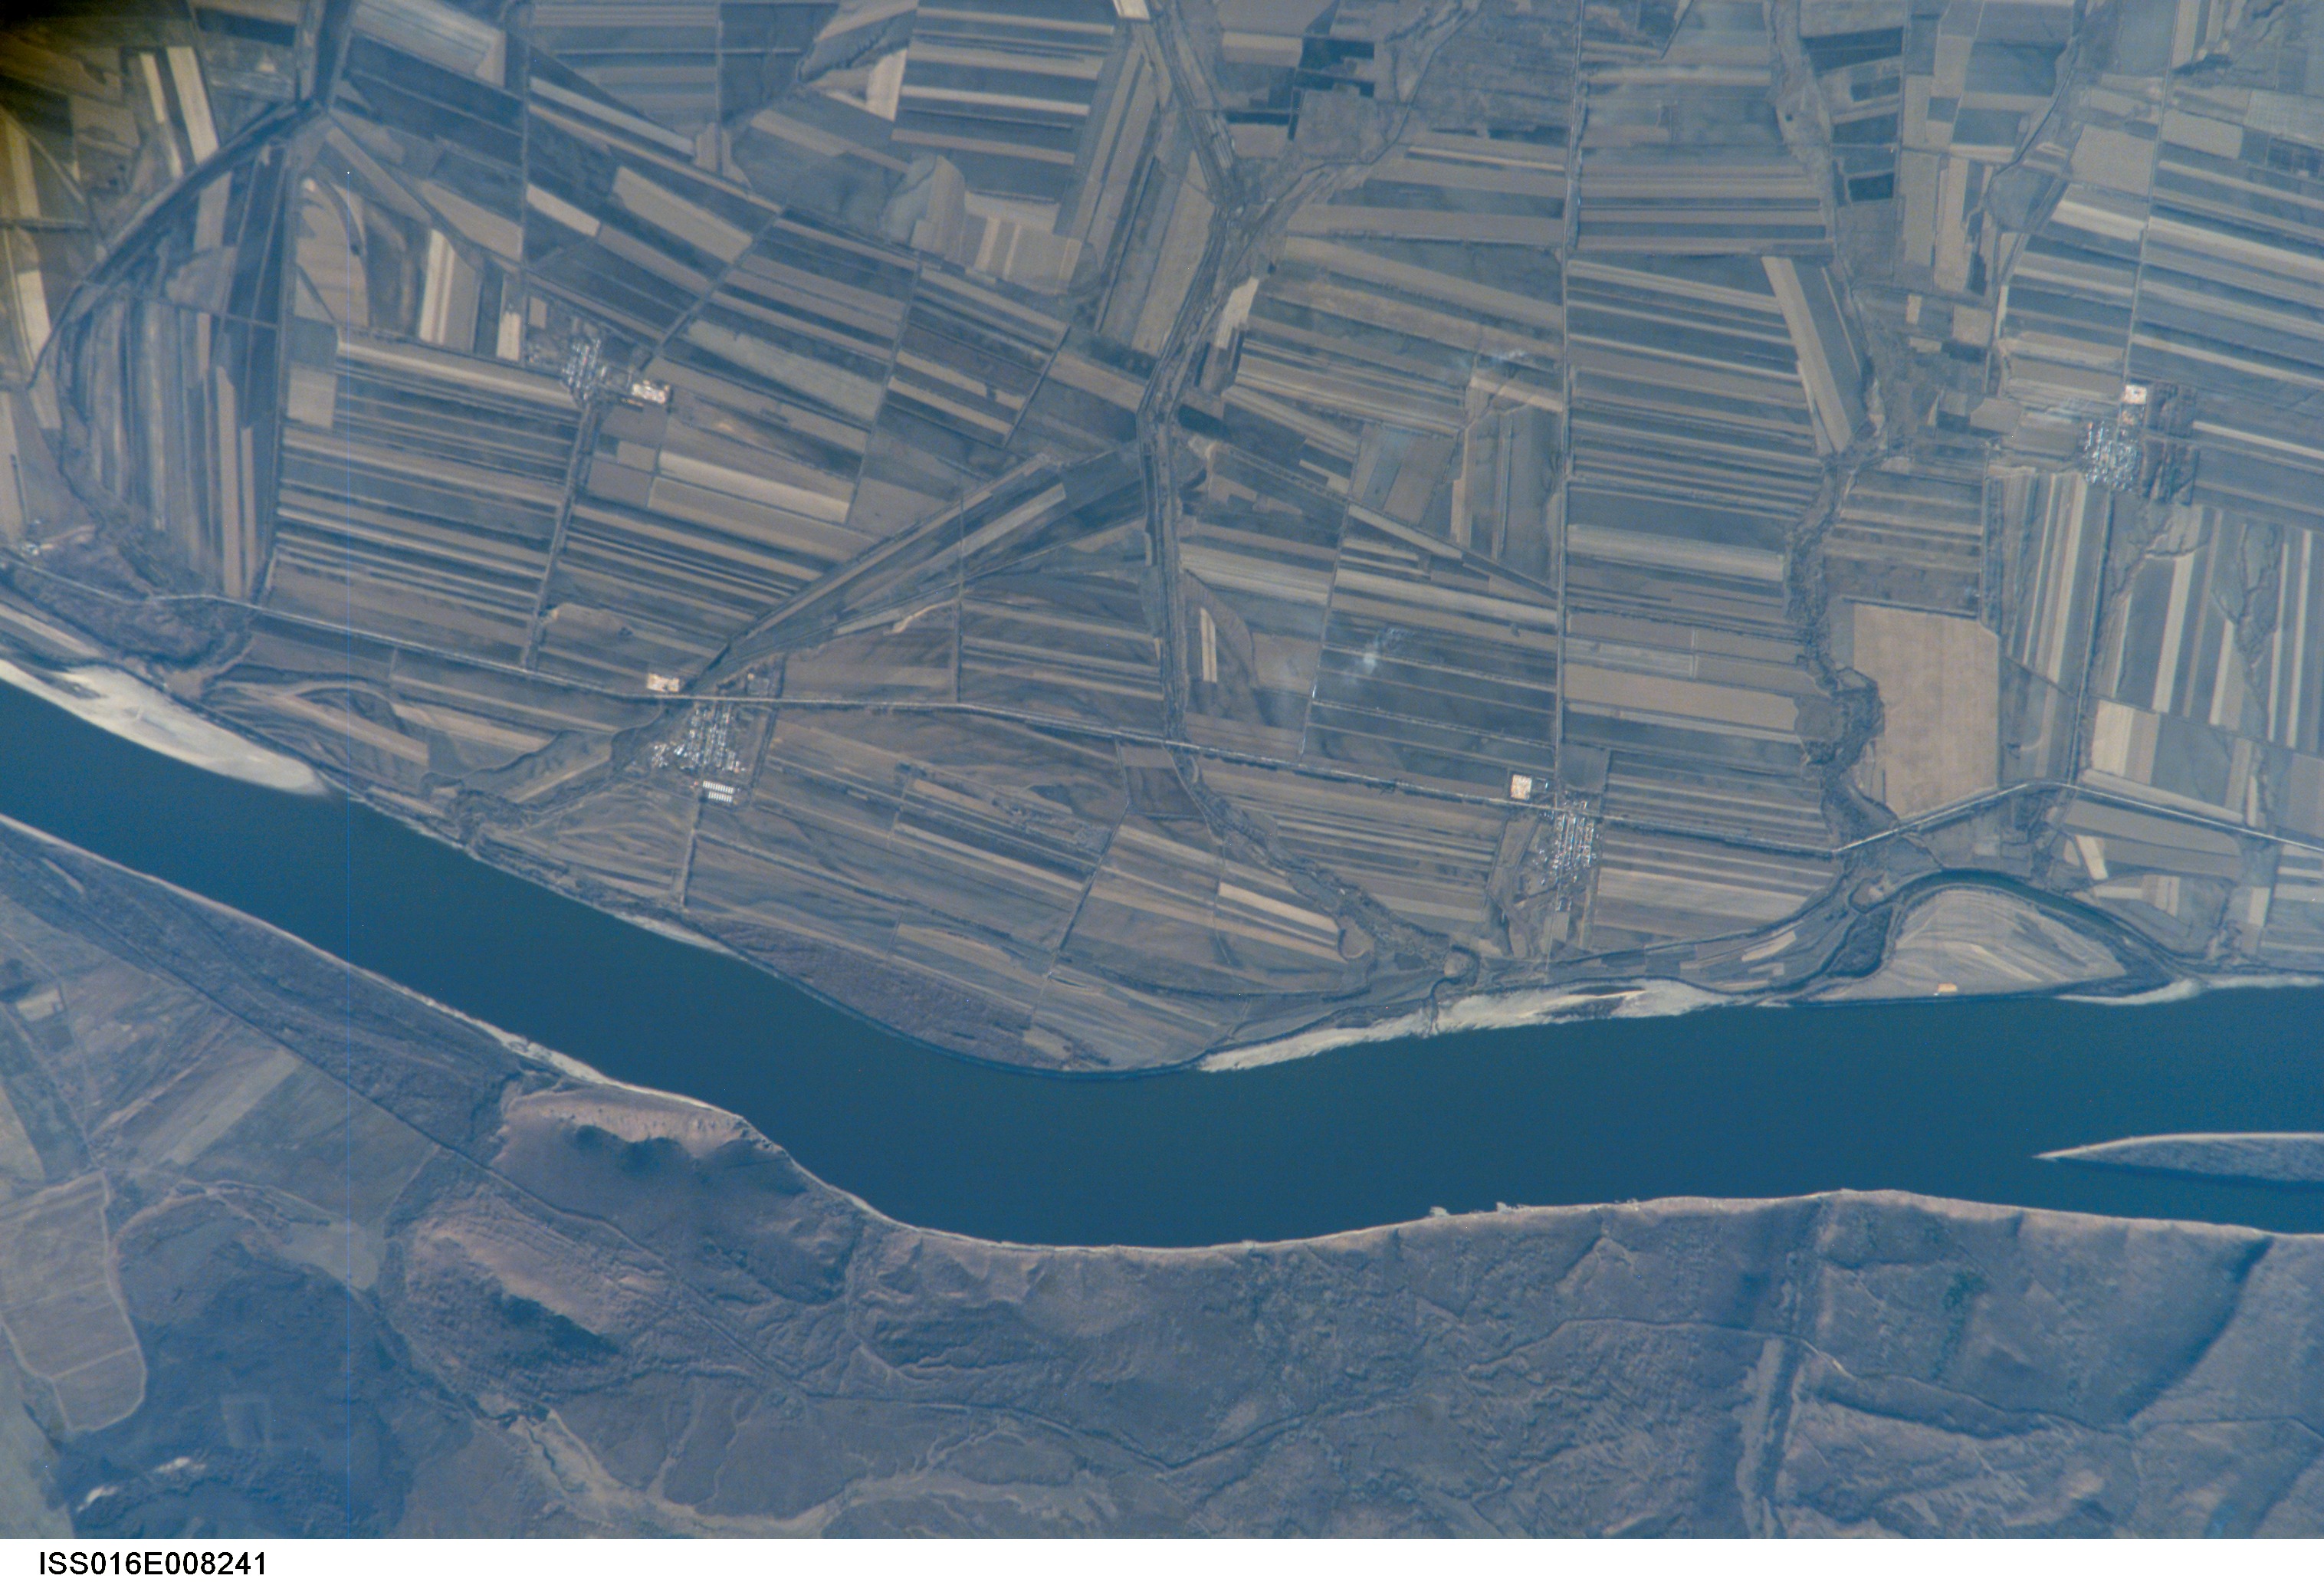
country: CHINA
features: AMUR RIVER, AMURZET AREA, AGR.
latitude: 47.8
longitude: 130.9
